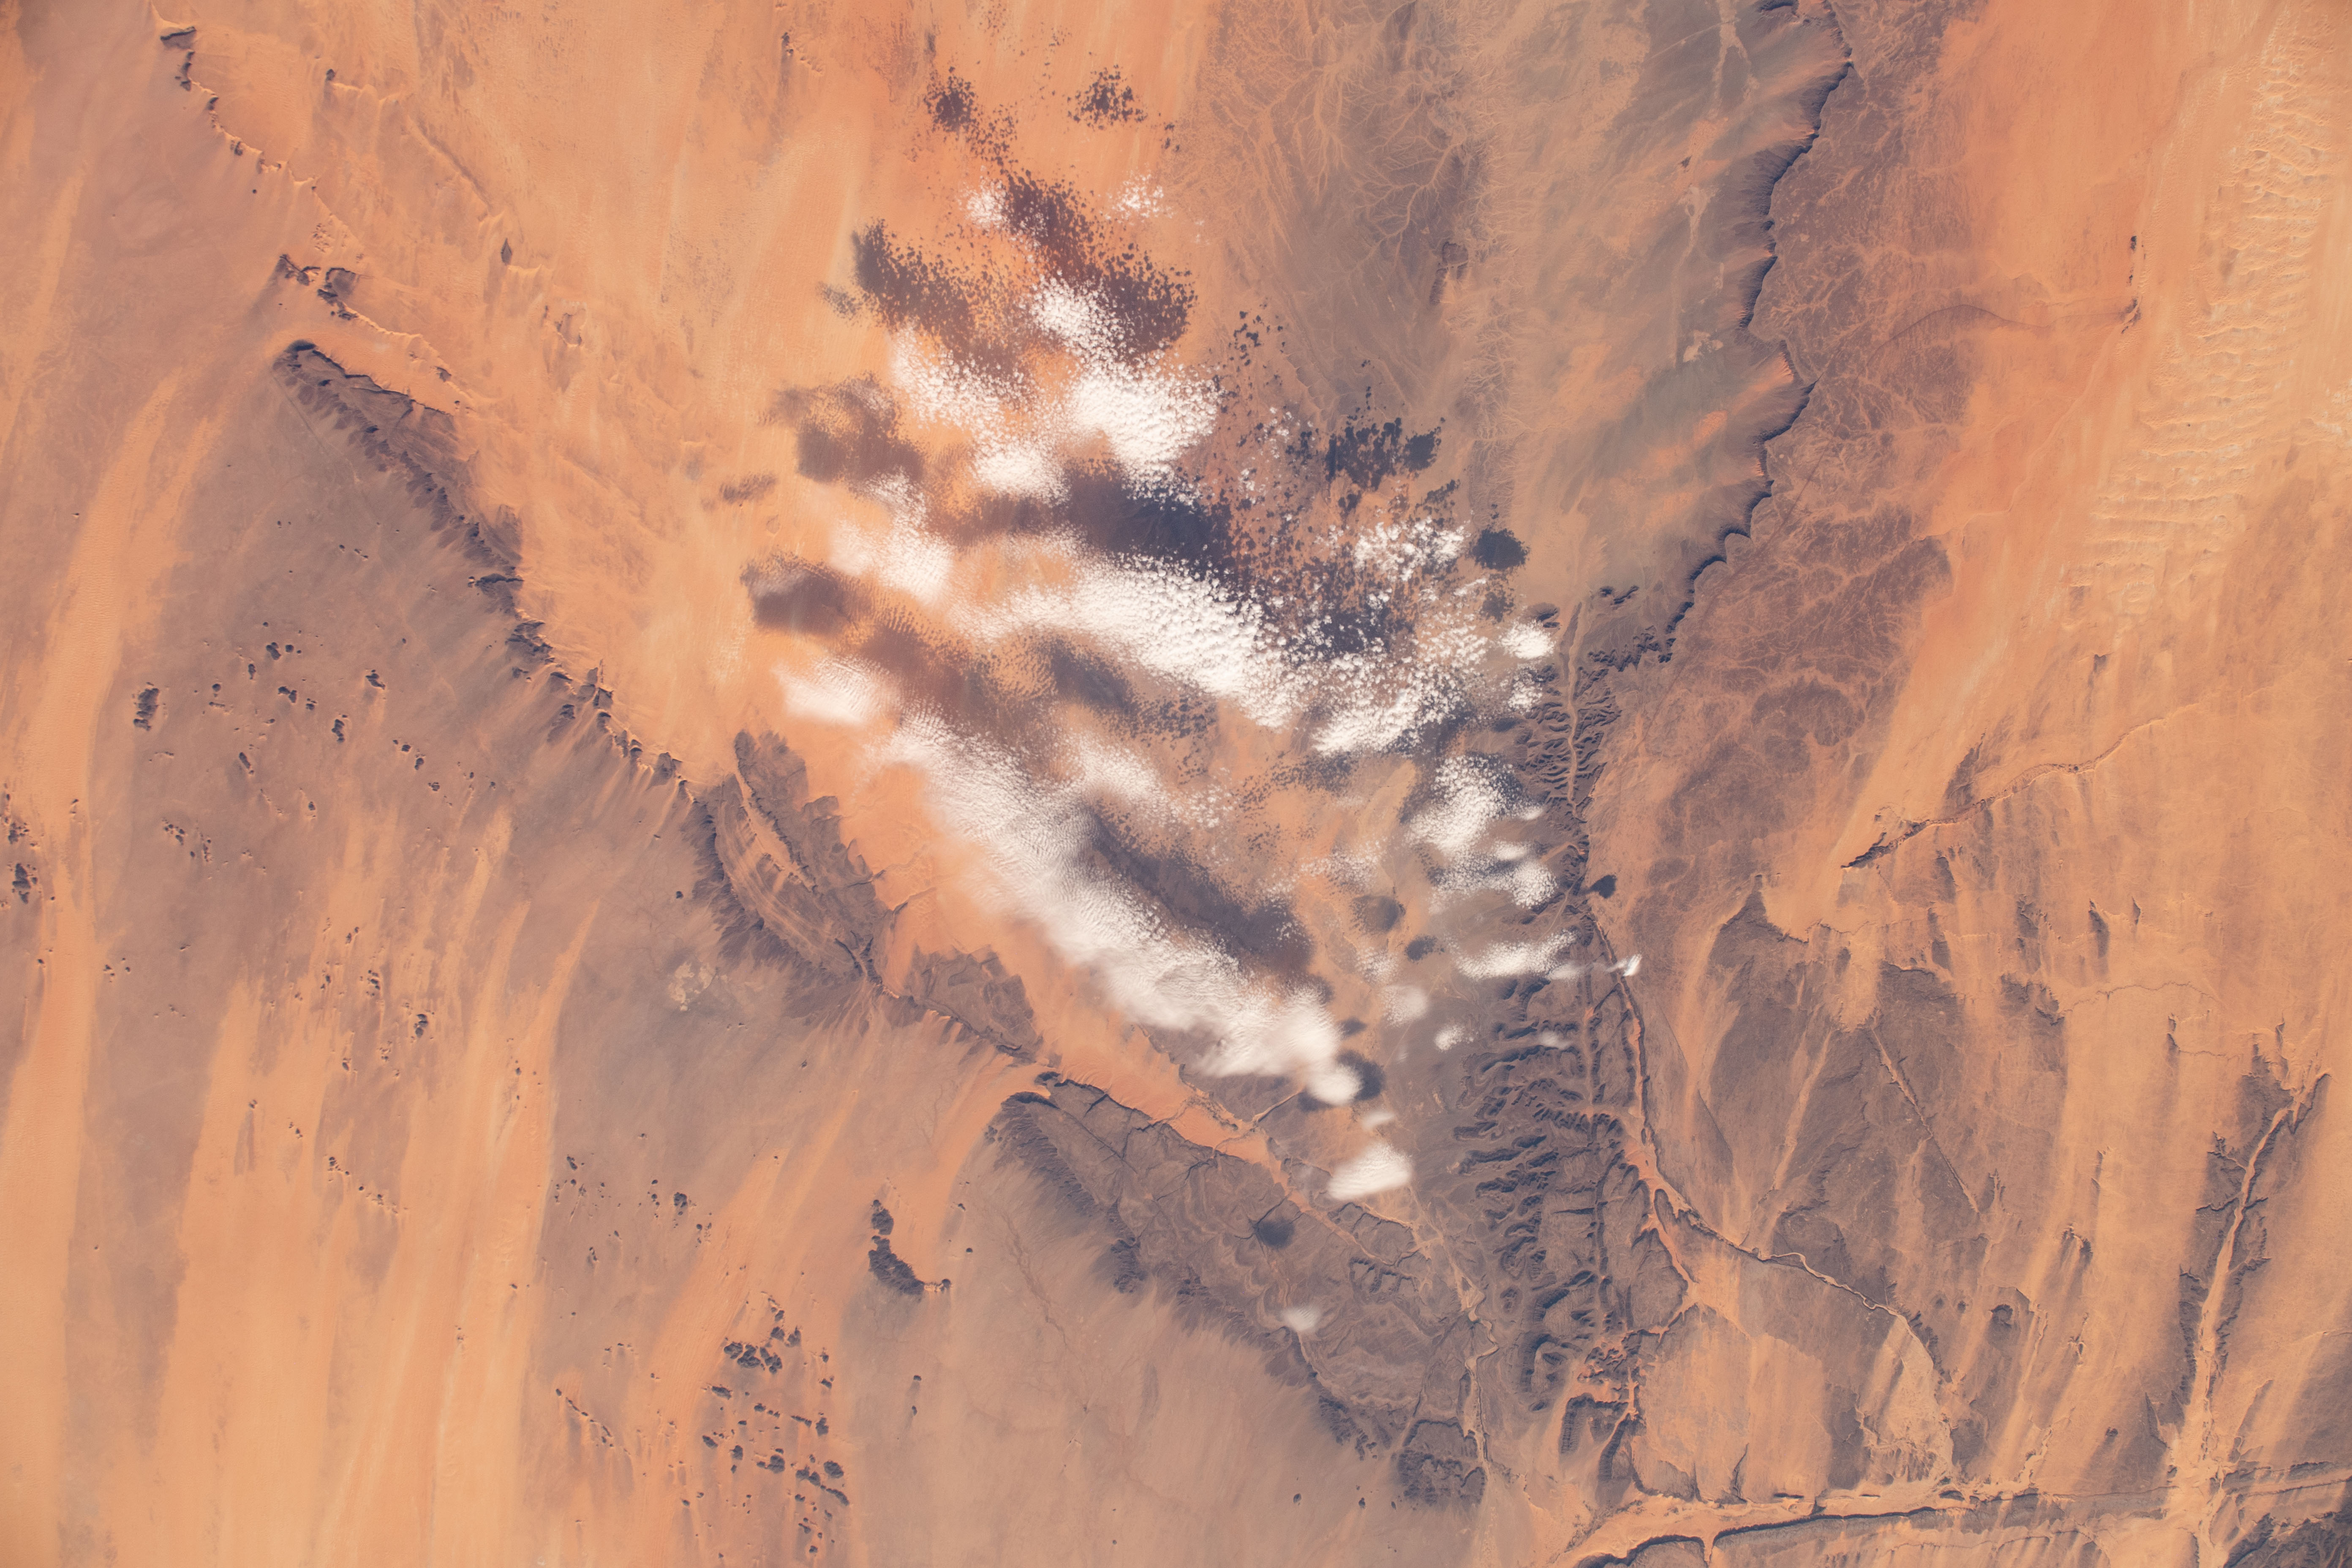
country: MAURITANIA
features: RICHAT STRUCTURE, ATAR
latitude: 20.7
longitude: -12.9
